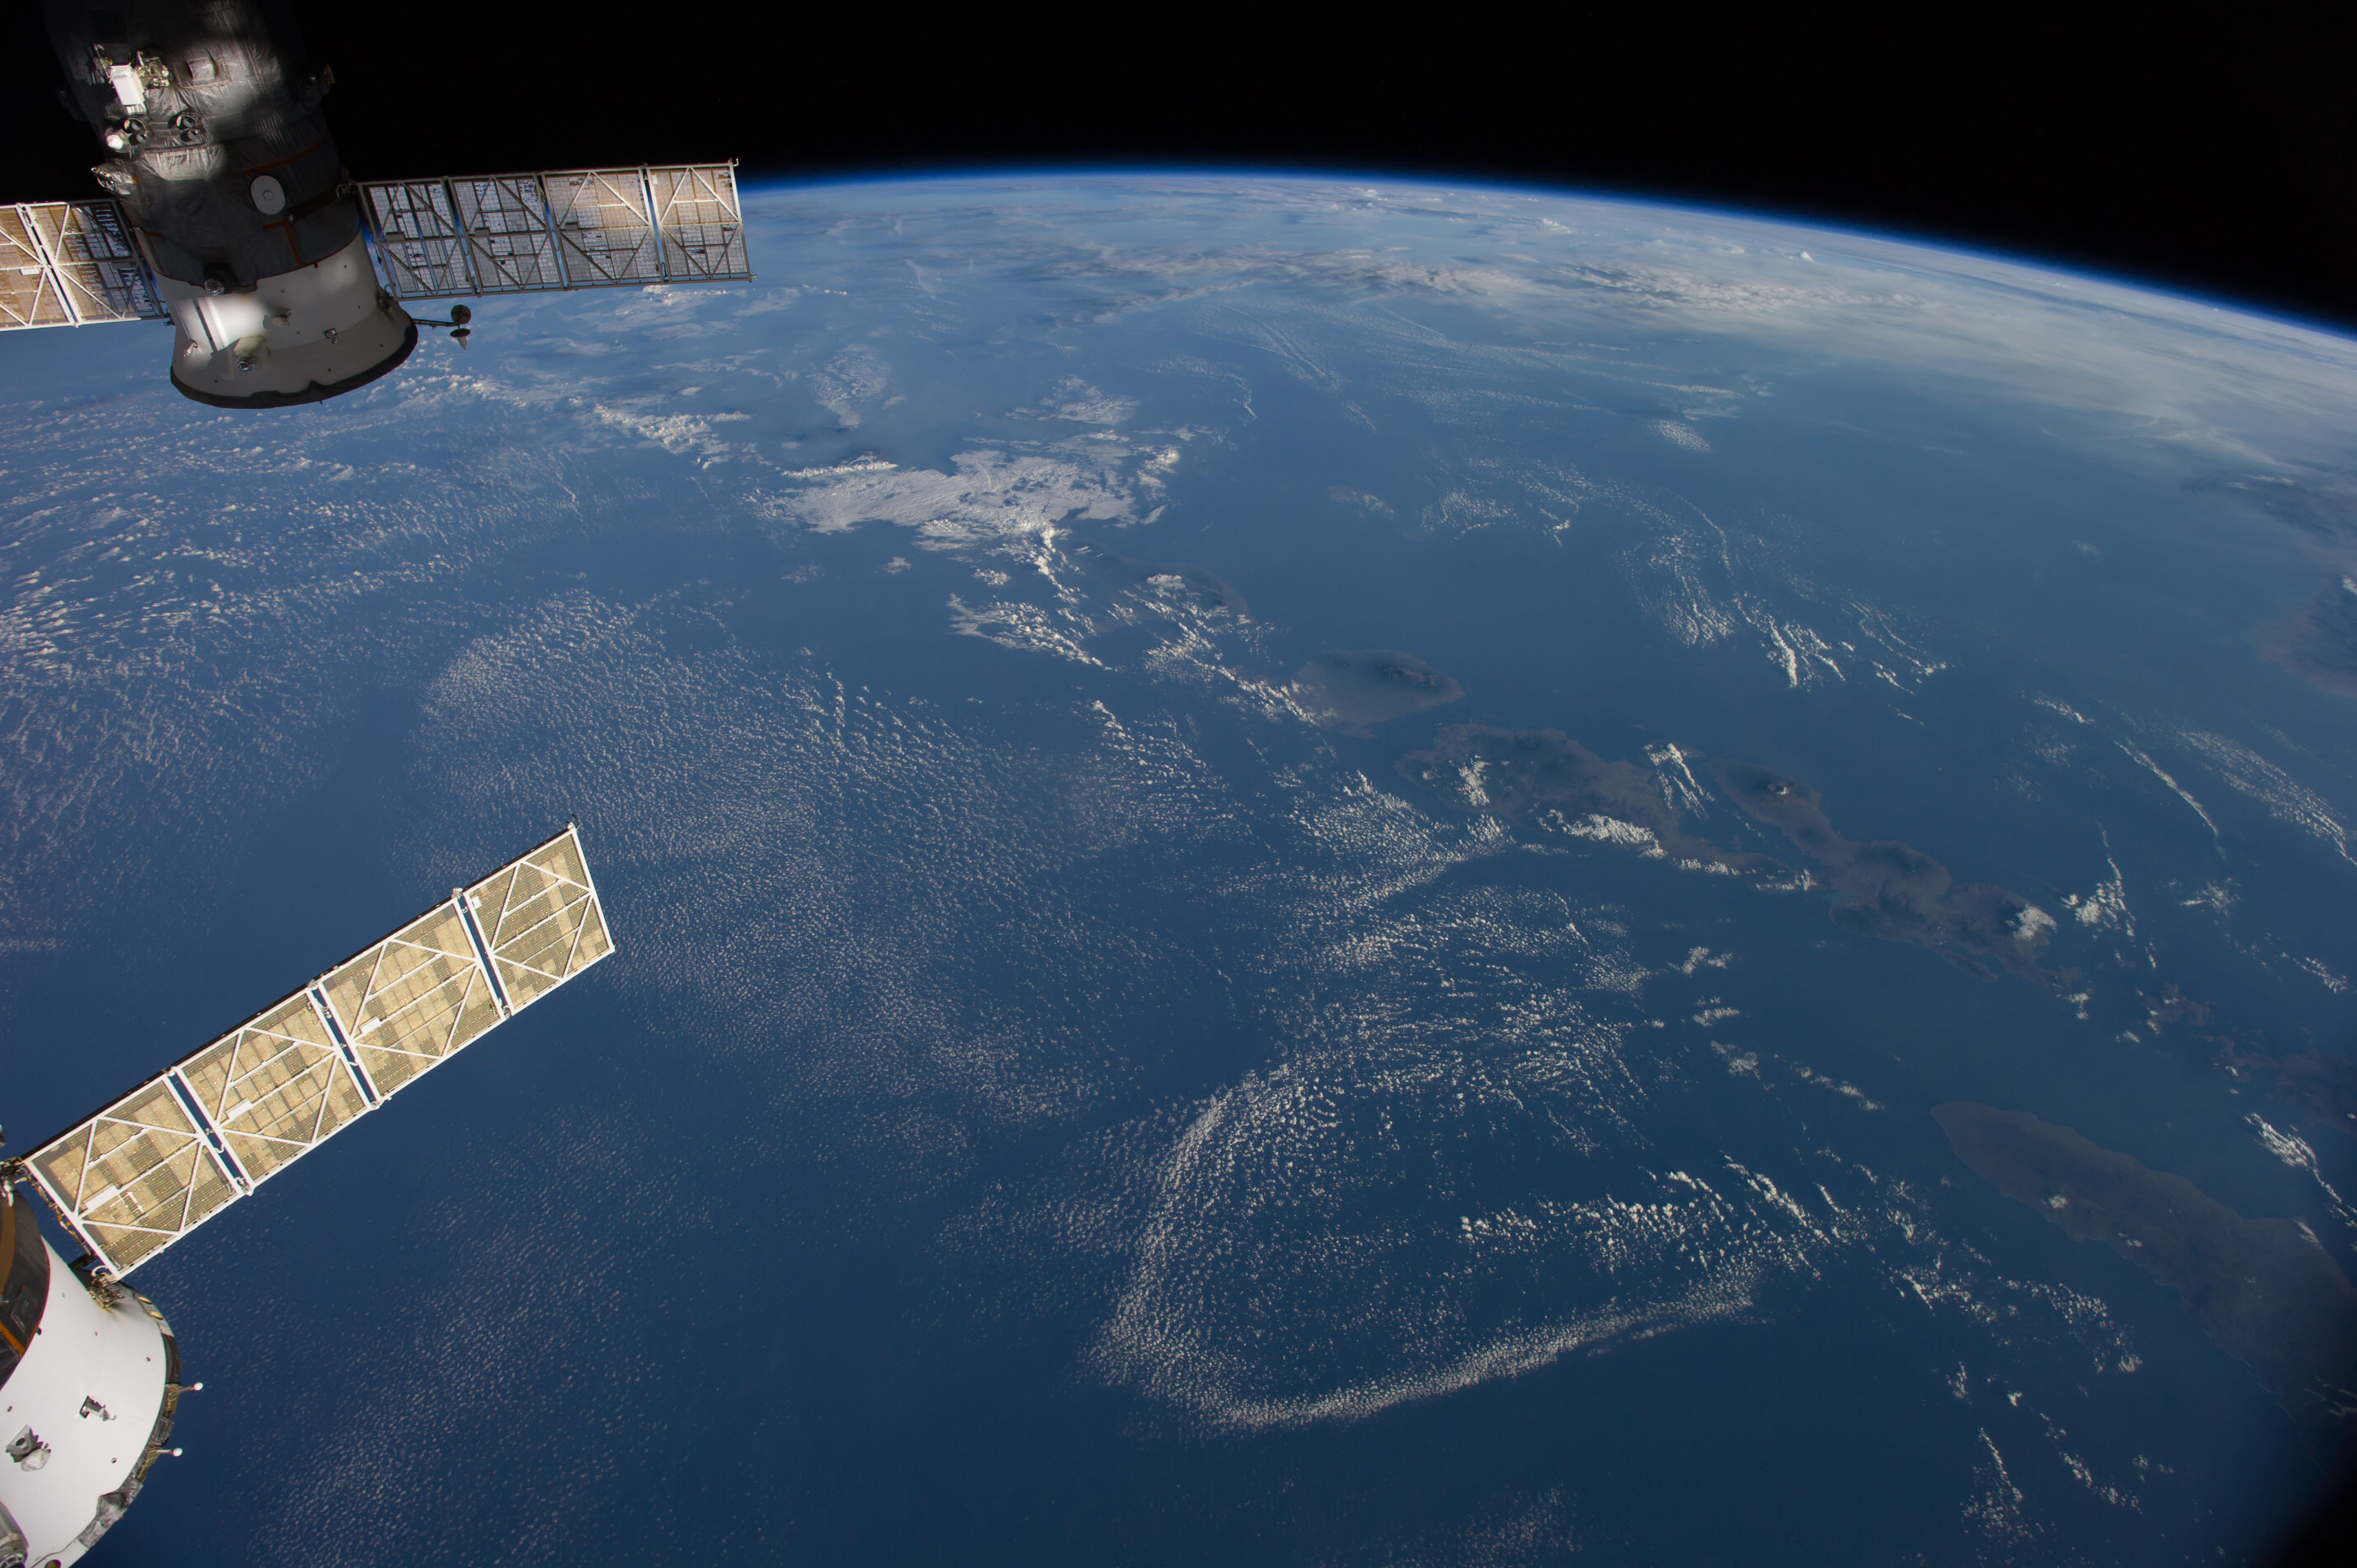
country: INDONESIA
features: BALI, W. NUSA TENGGARA, BALI S., JAVA S., MT. RINJANI, MT. TAMBORA, ATMOSPHERIC LIMB
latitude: -9.5
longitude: 116.0
